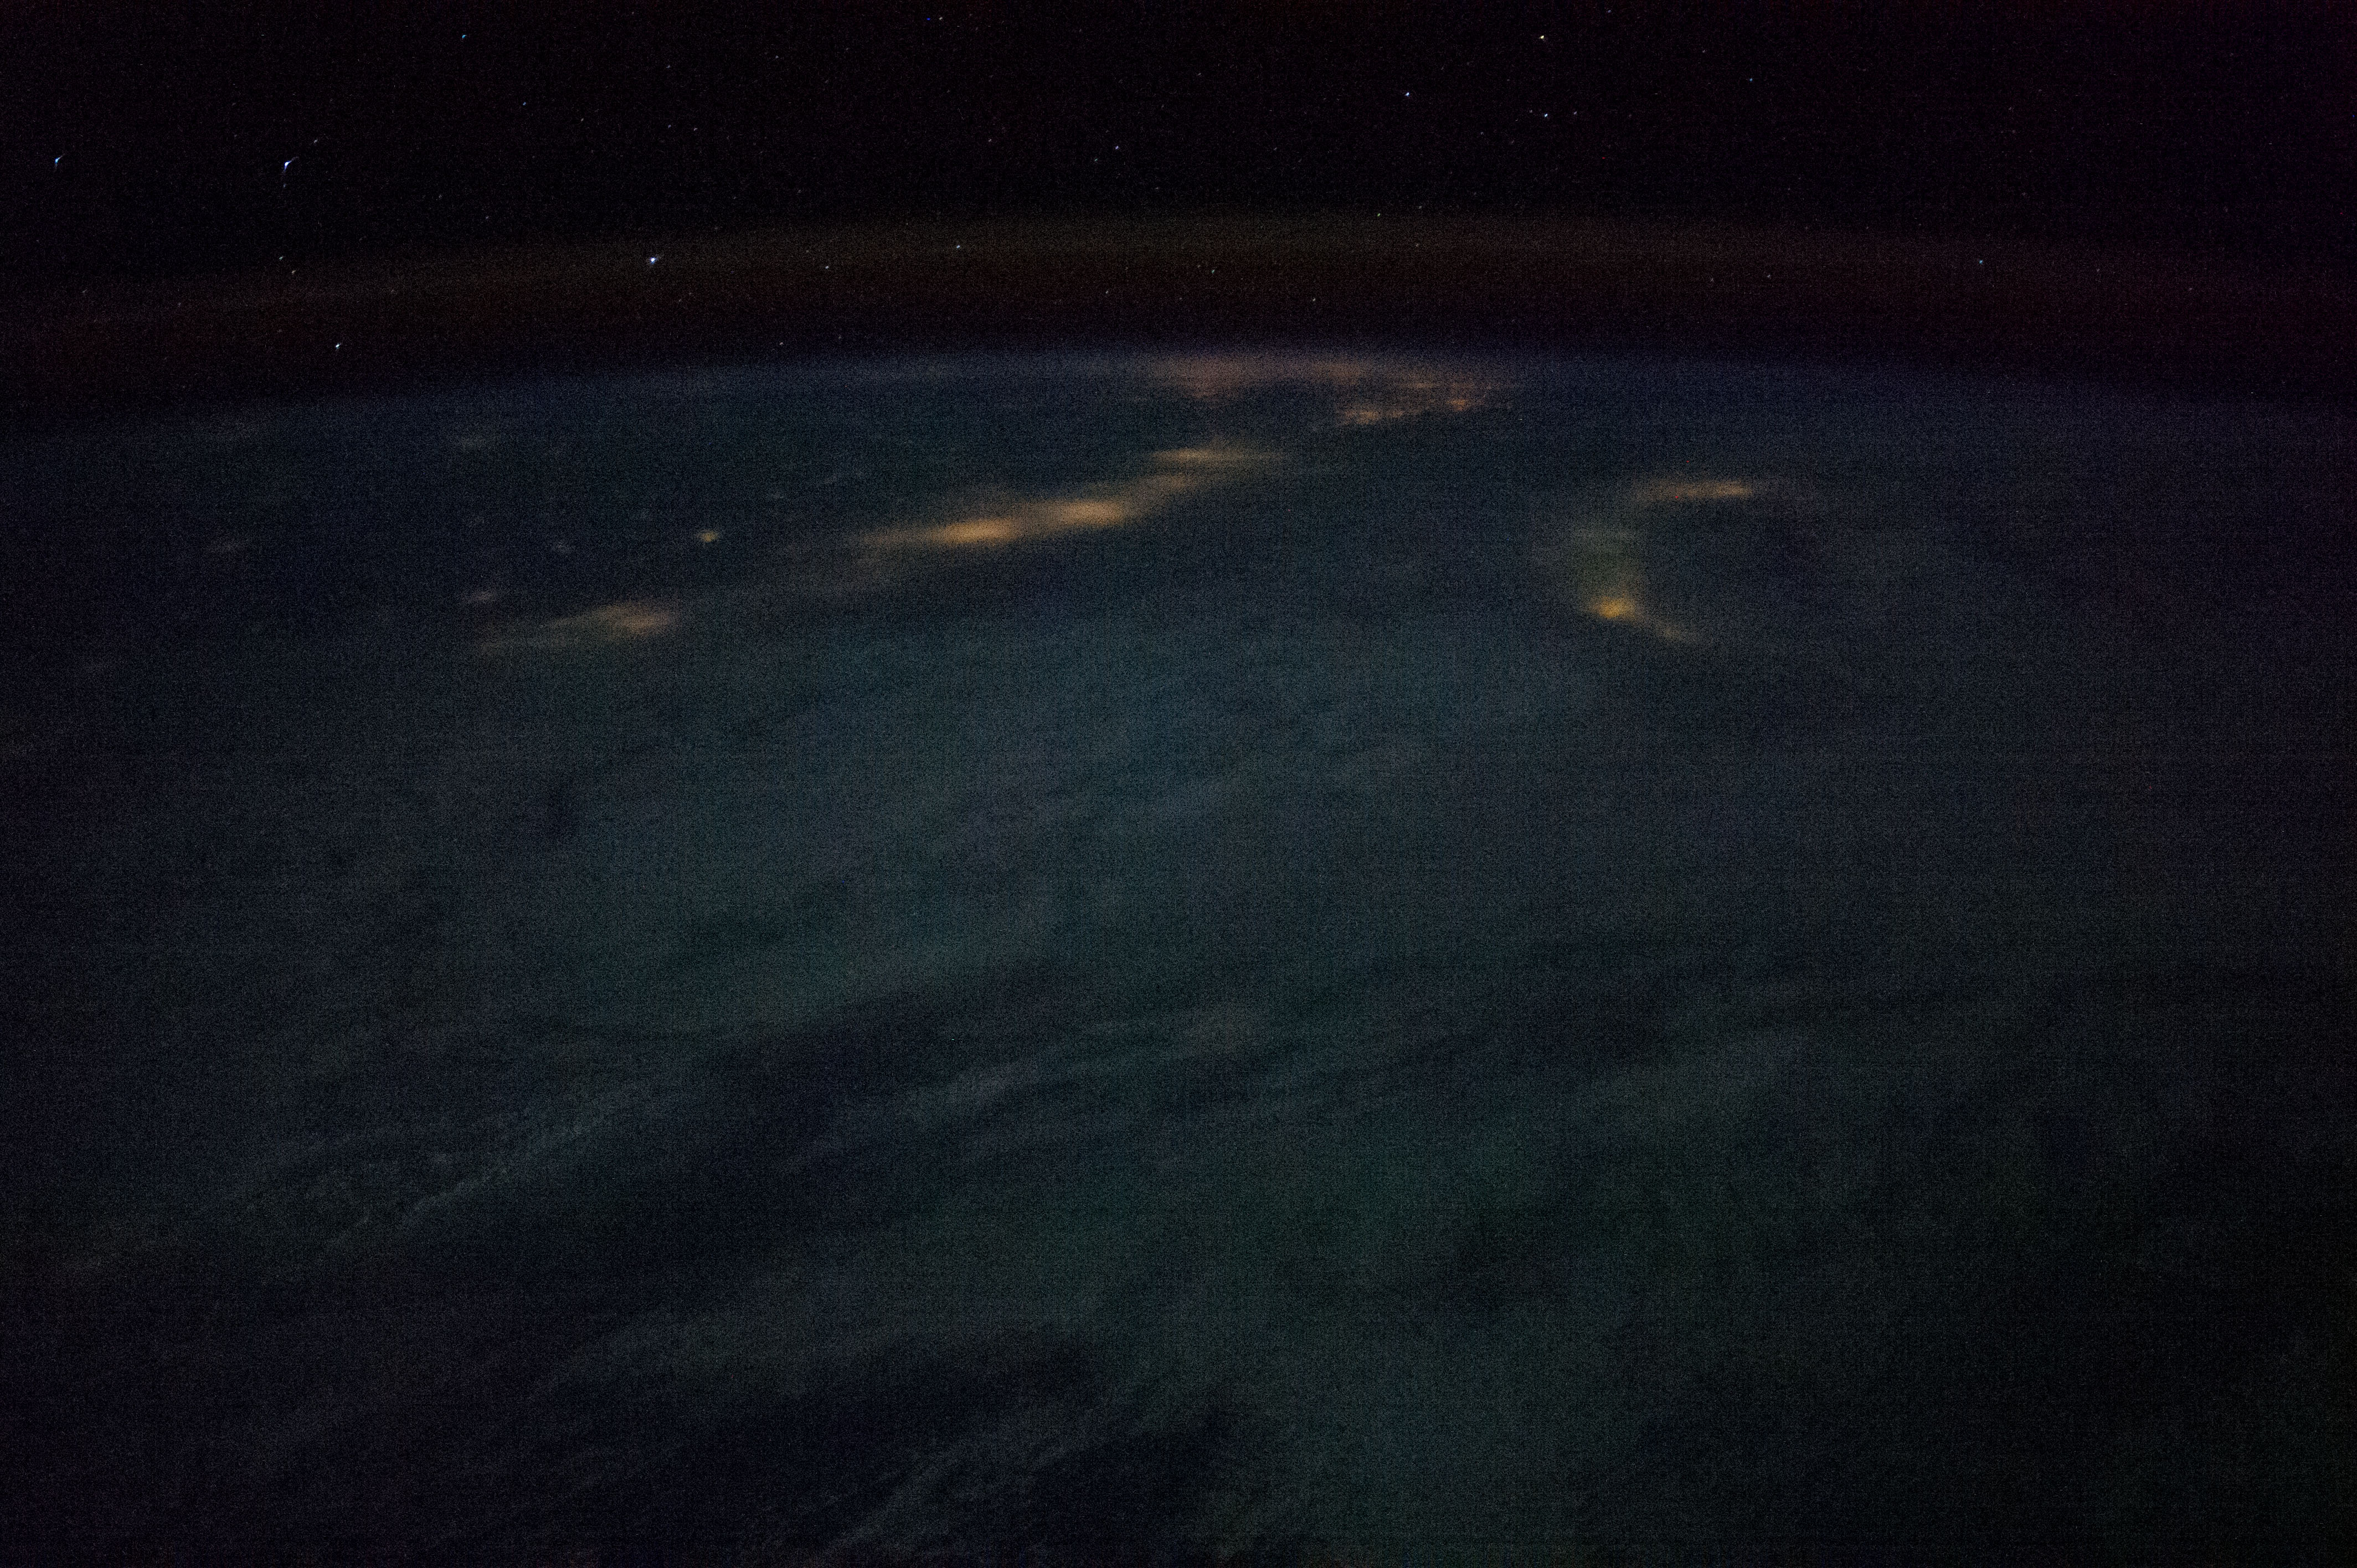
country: CHINA
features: SOUTH CHINA SEA, NIGHT
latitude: 21.0
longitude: 117.7
